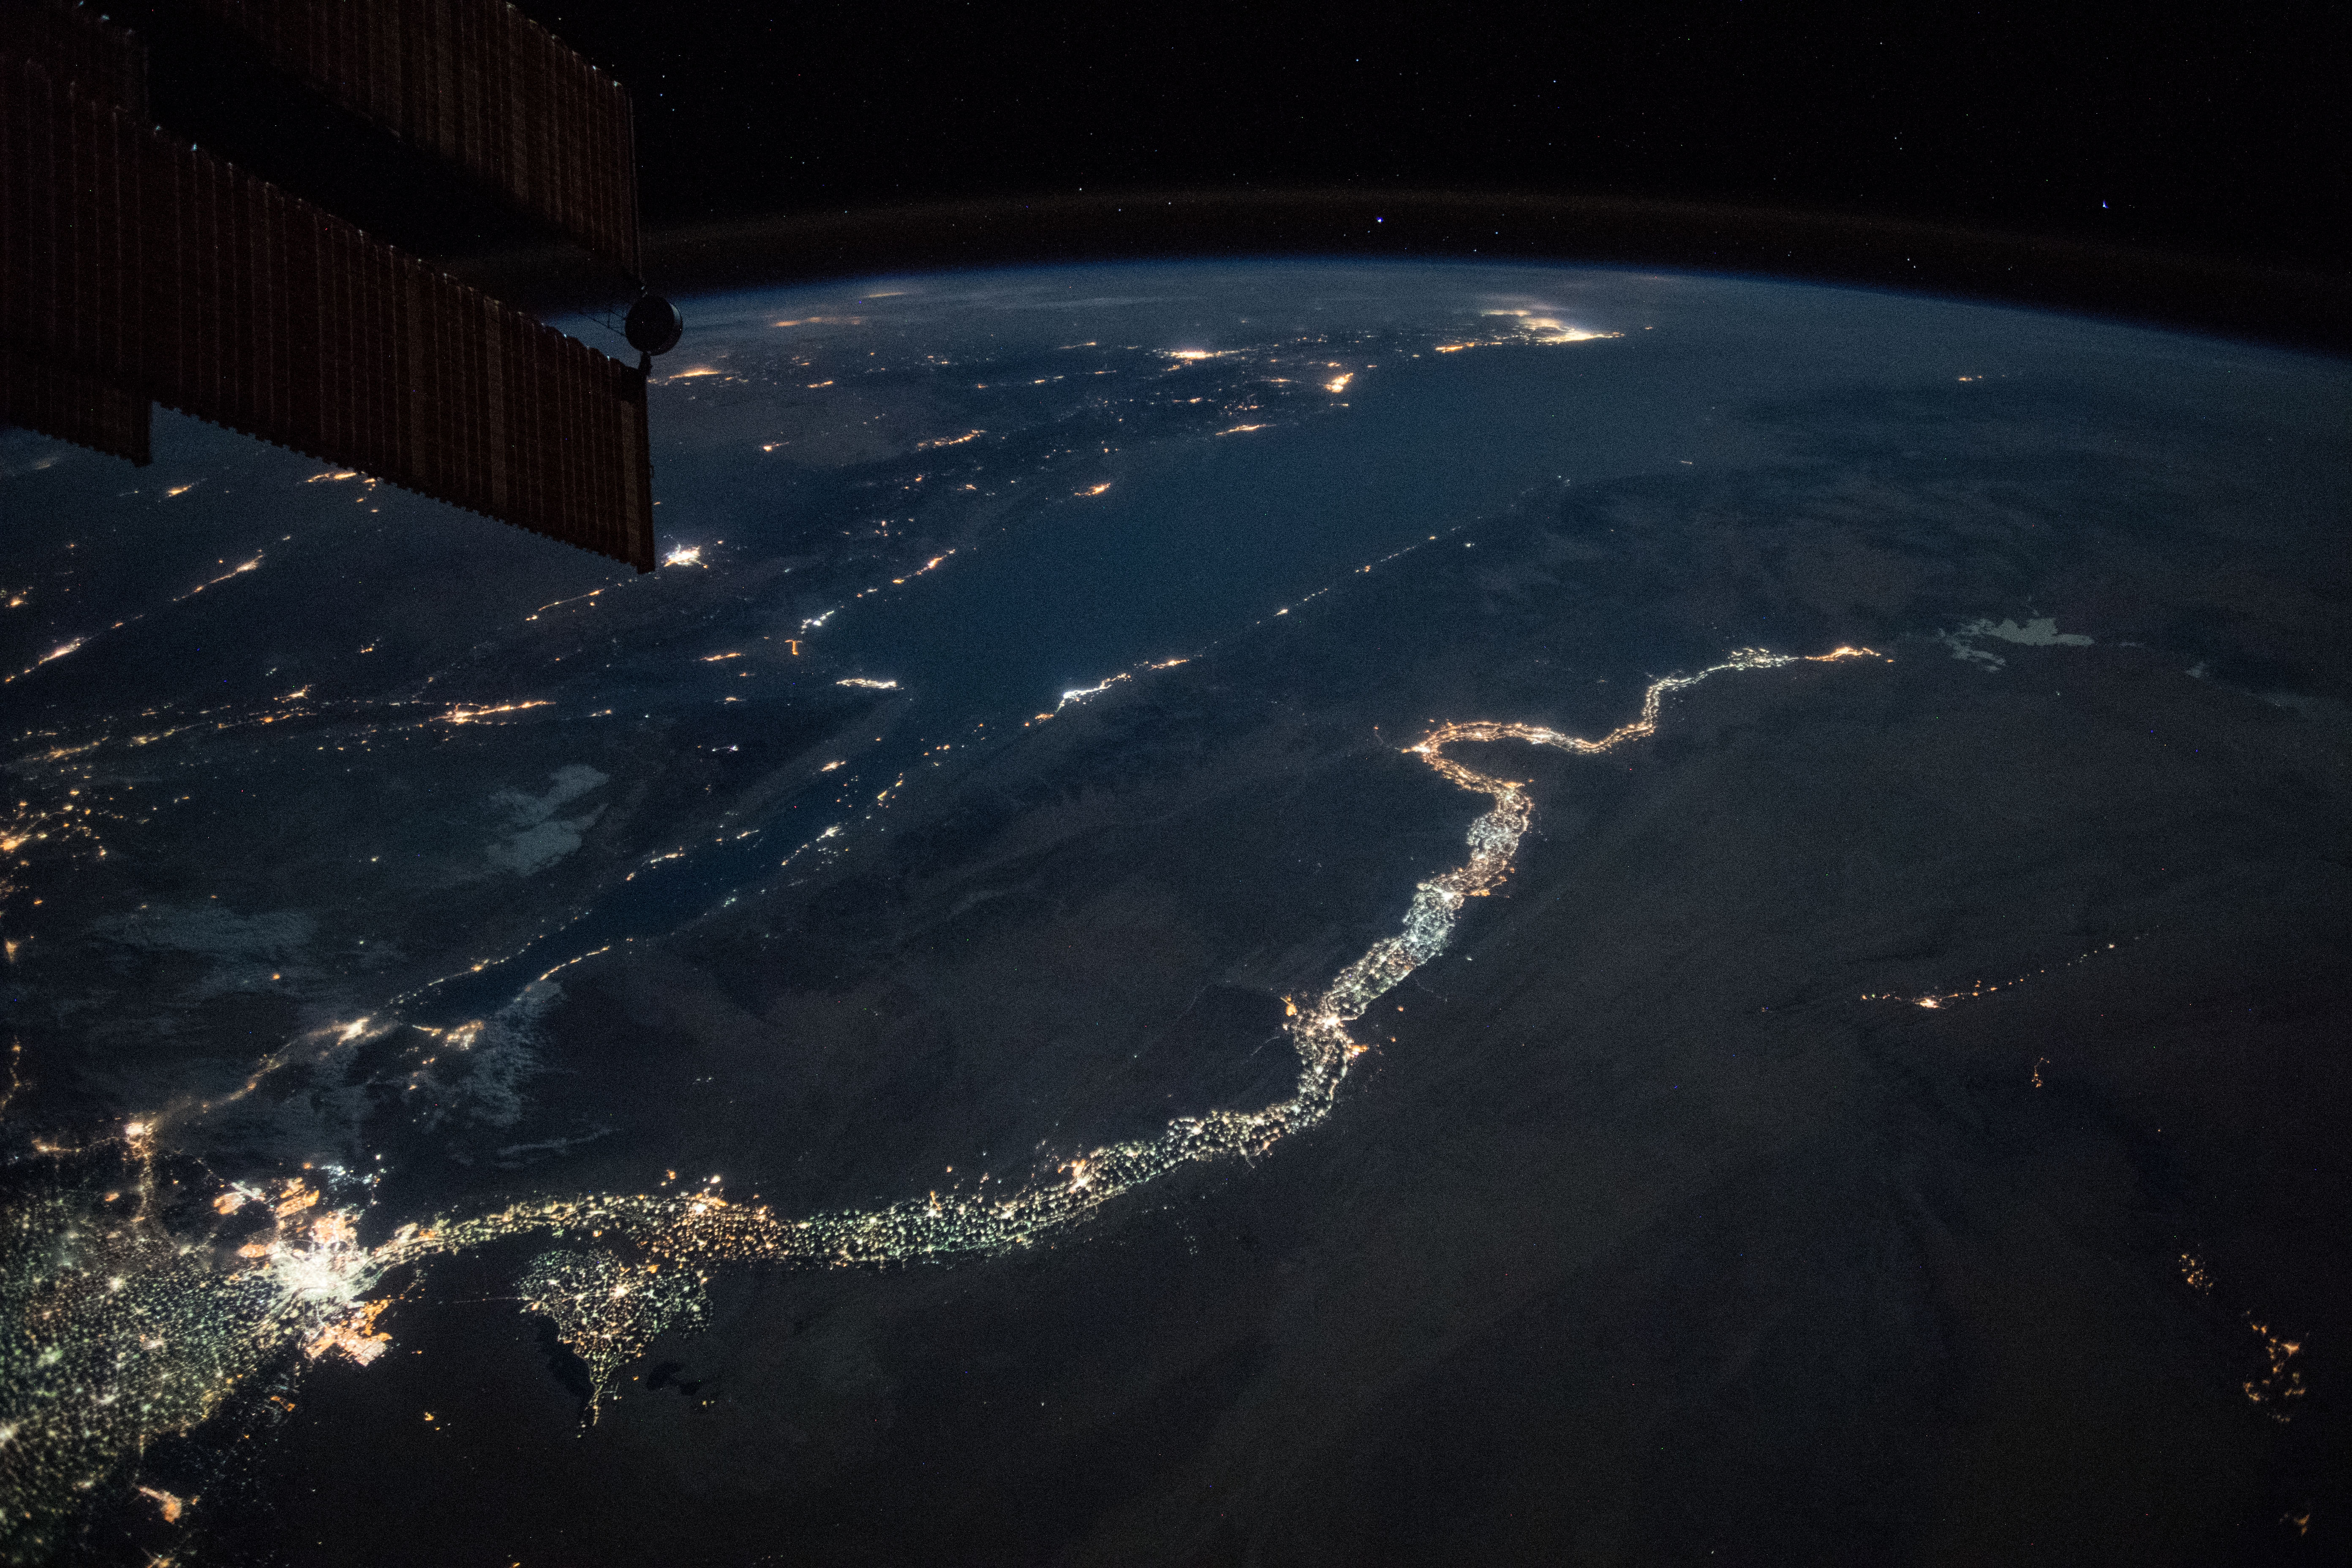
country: EGYPT
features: EASTERN DESERT, QENA CITY, GERGA CITY, SOHJAG, TAHTA CITY, GULF OF SUEZ, GULF OF AQABA, CAIRO CITY, FAIYUM CITY, MALLAWI CITY, NILE RIVER, NIGHT, EARTH LIMB
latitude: 27.4
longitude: 33.3
